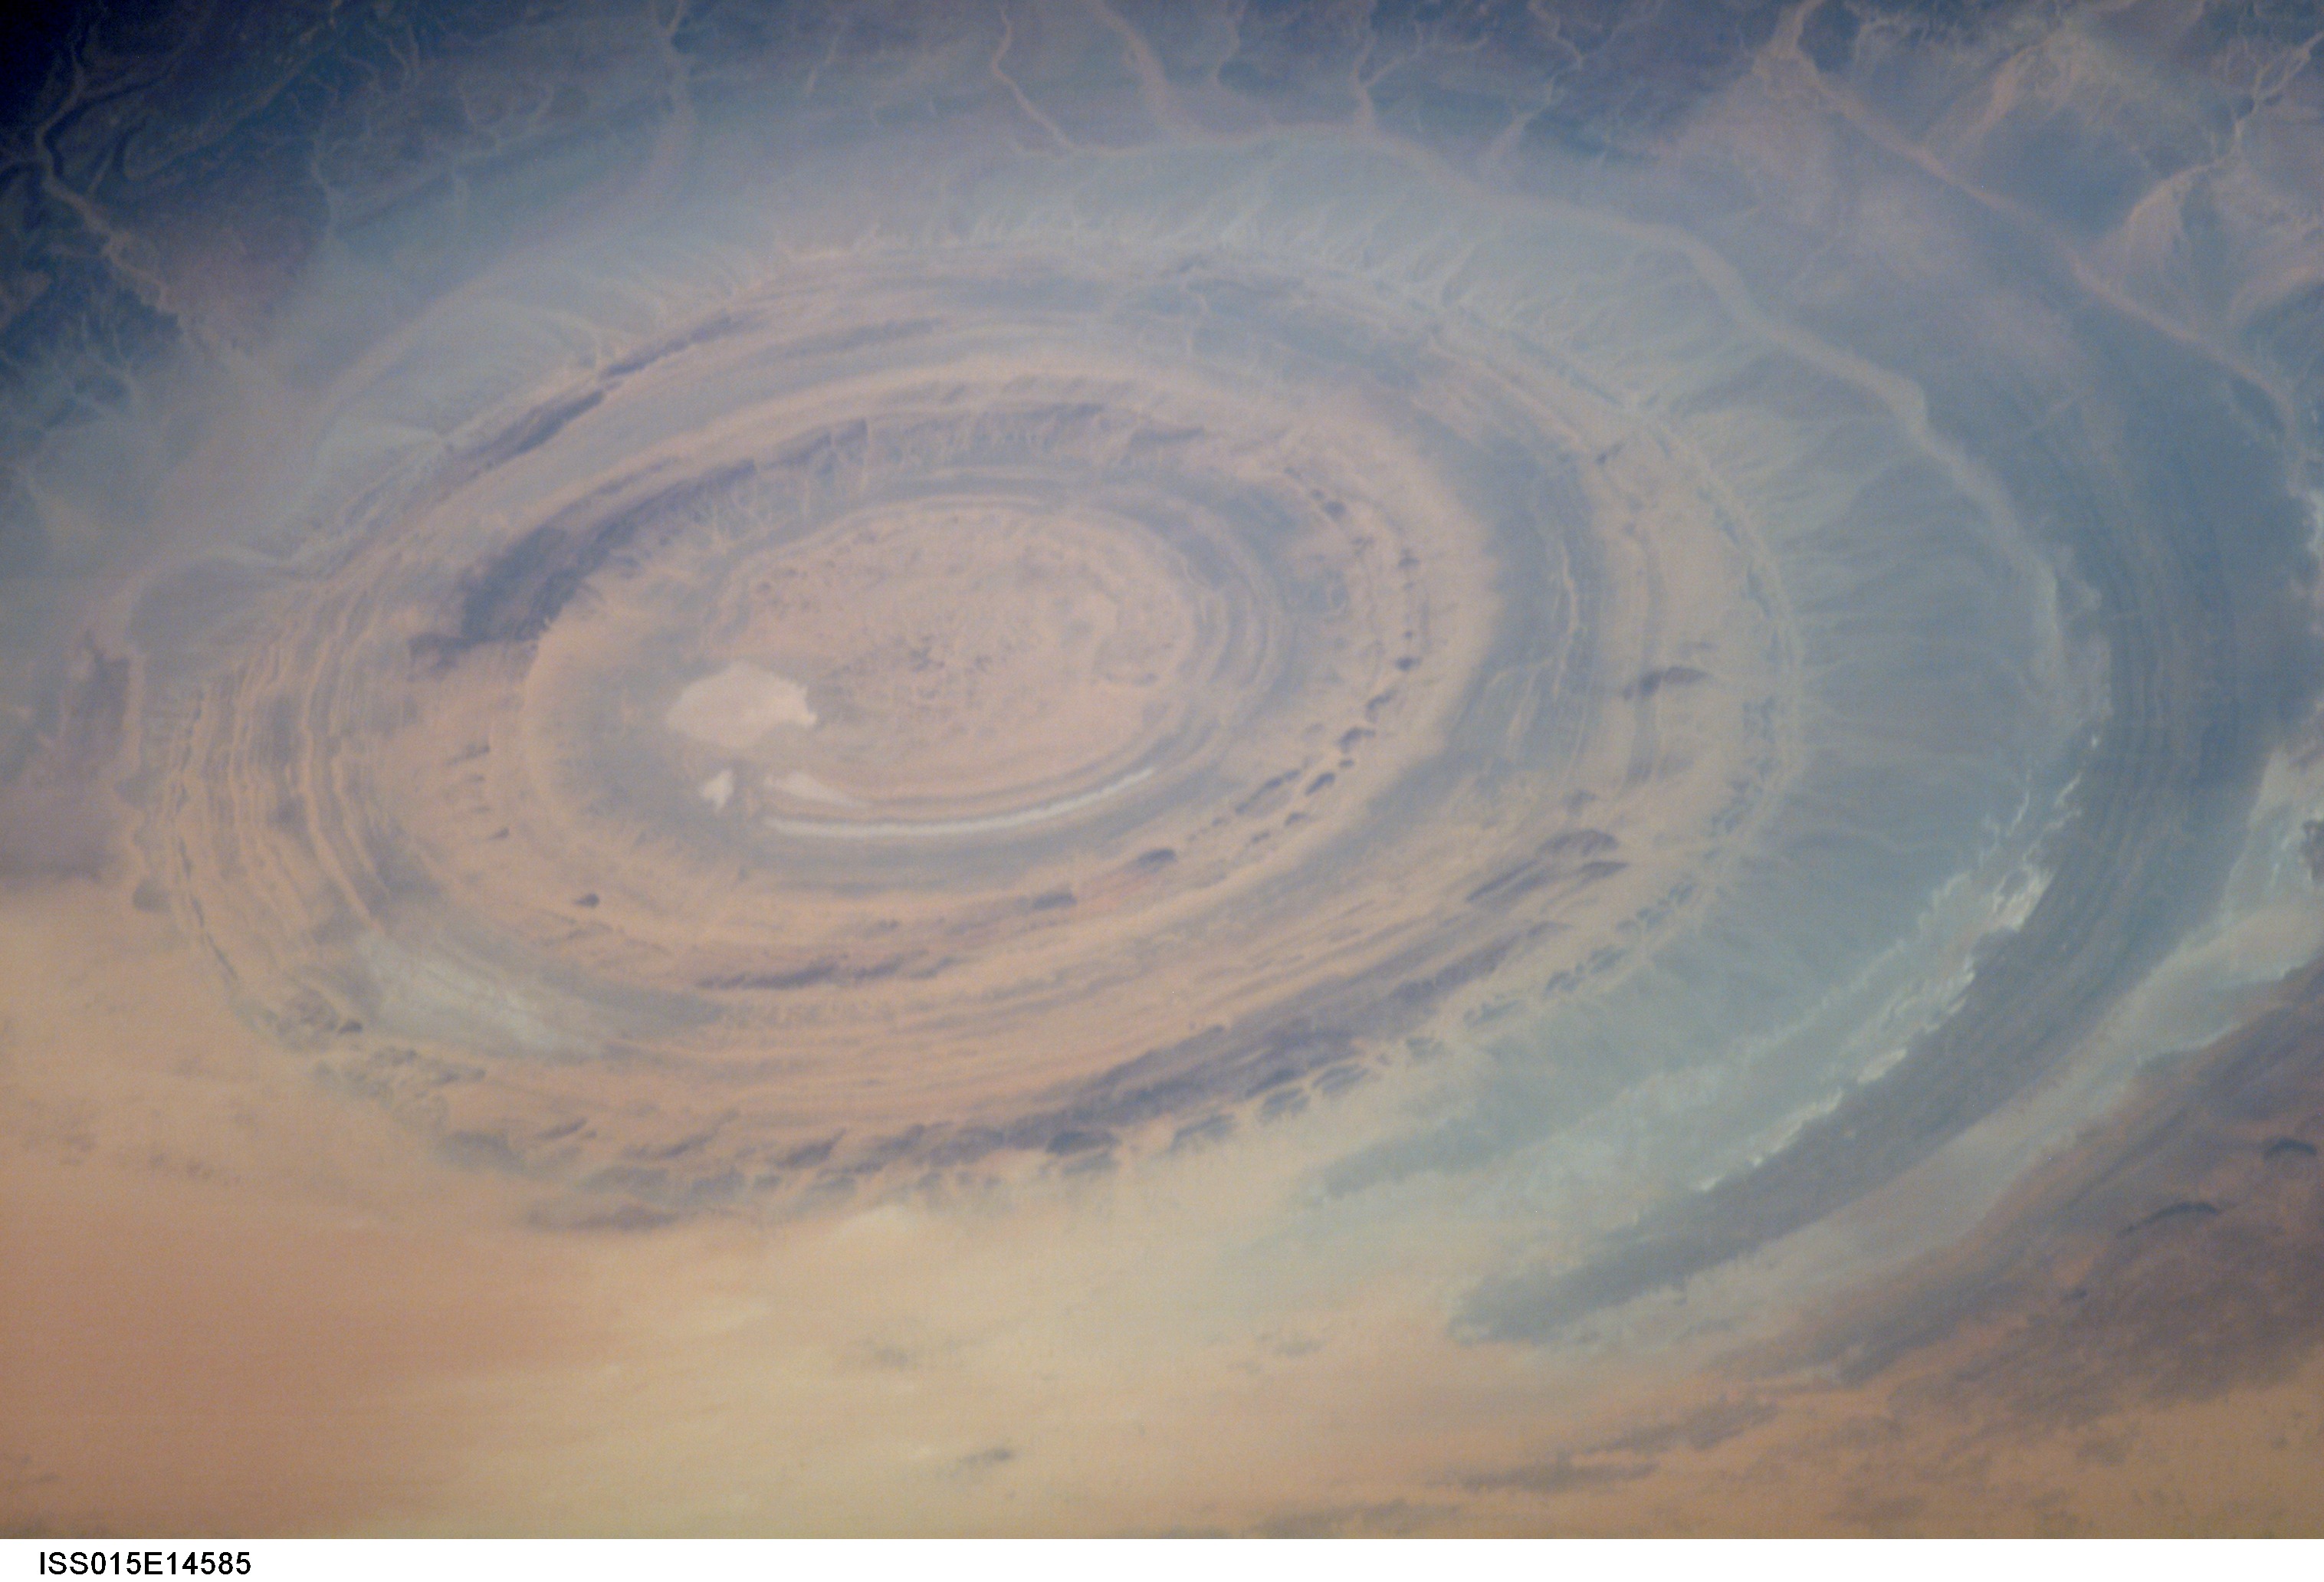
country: MAURITANIA
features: RICHAT STRUCTURE, BLOWING SAND
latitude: 21.1
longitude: -11.4
